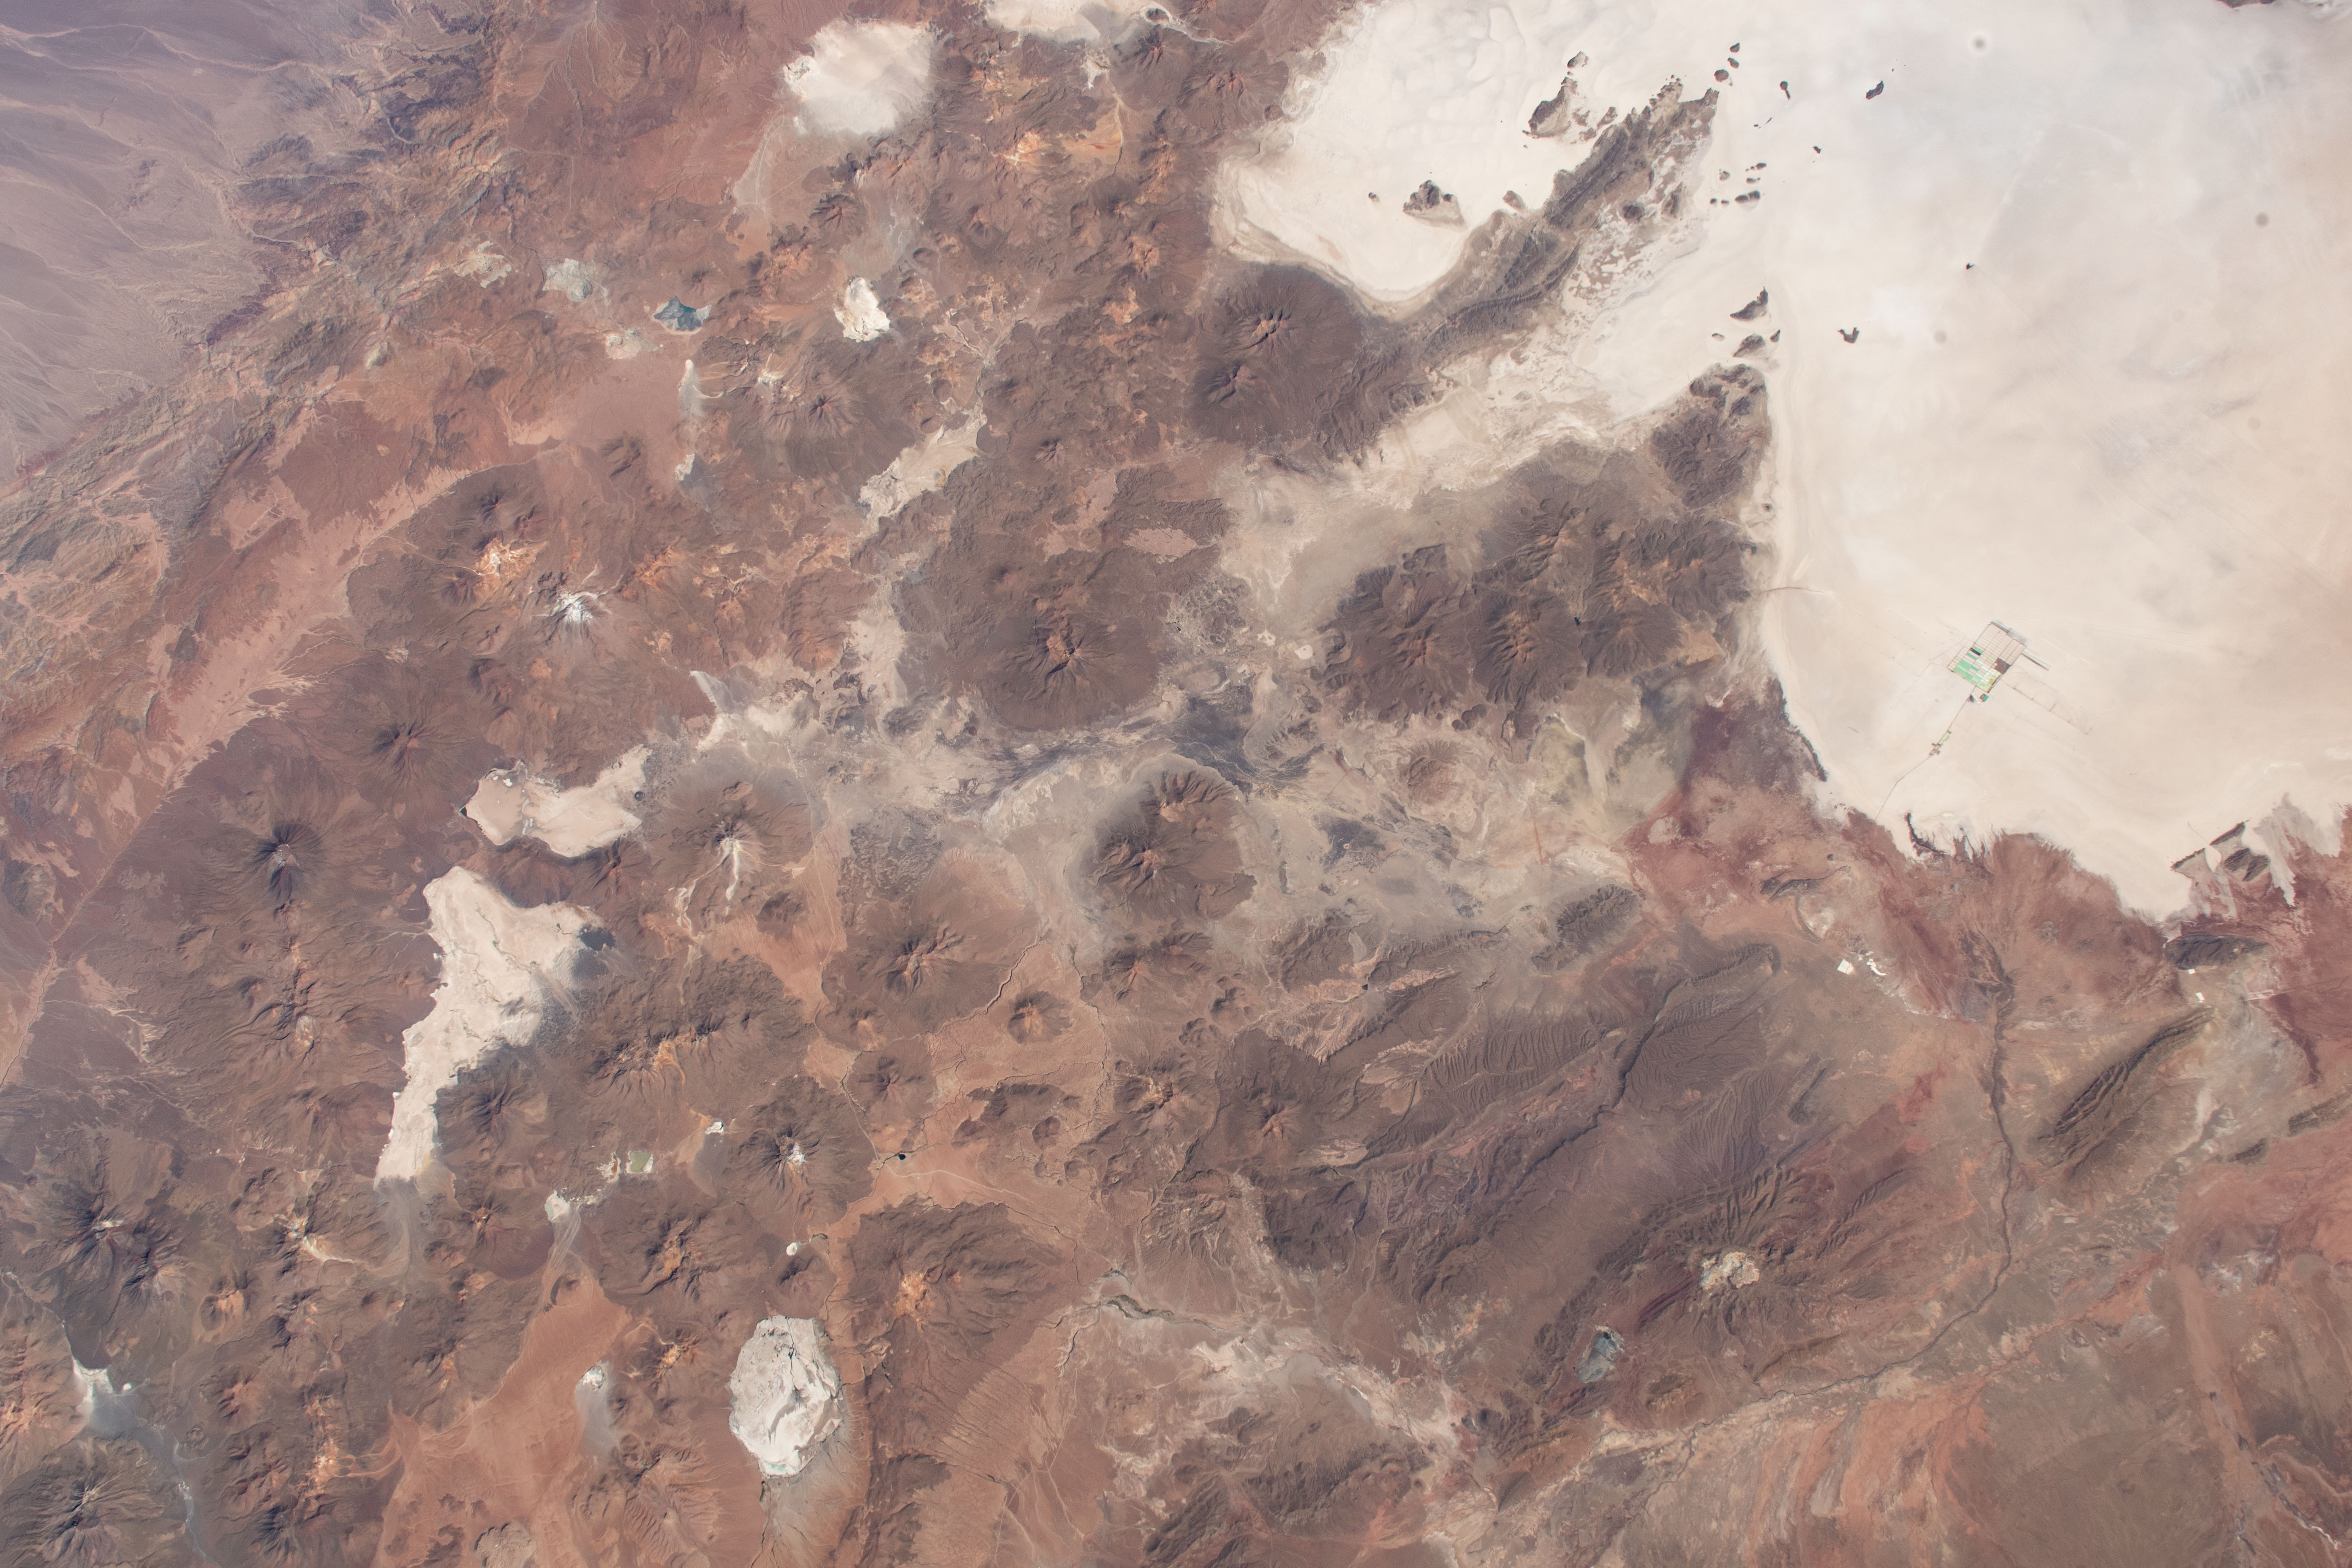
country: BOLIVIA
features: SALAR DE UYUNI DESERT
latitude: -21.0
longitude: -68.0
